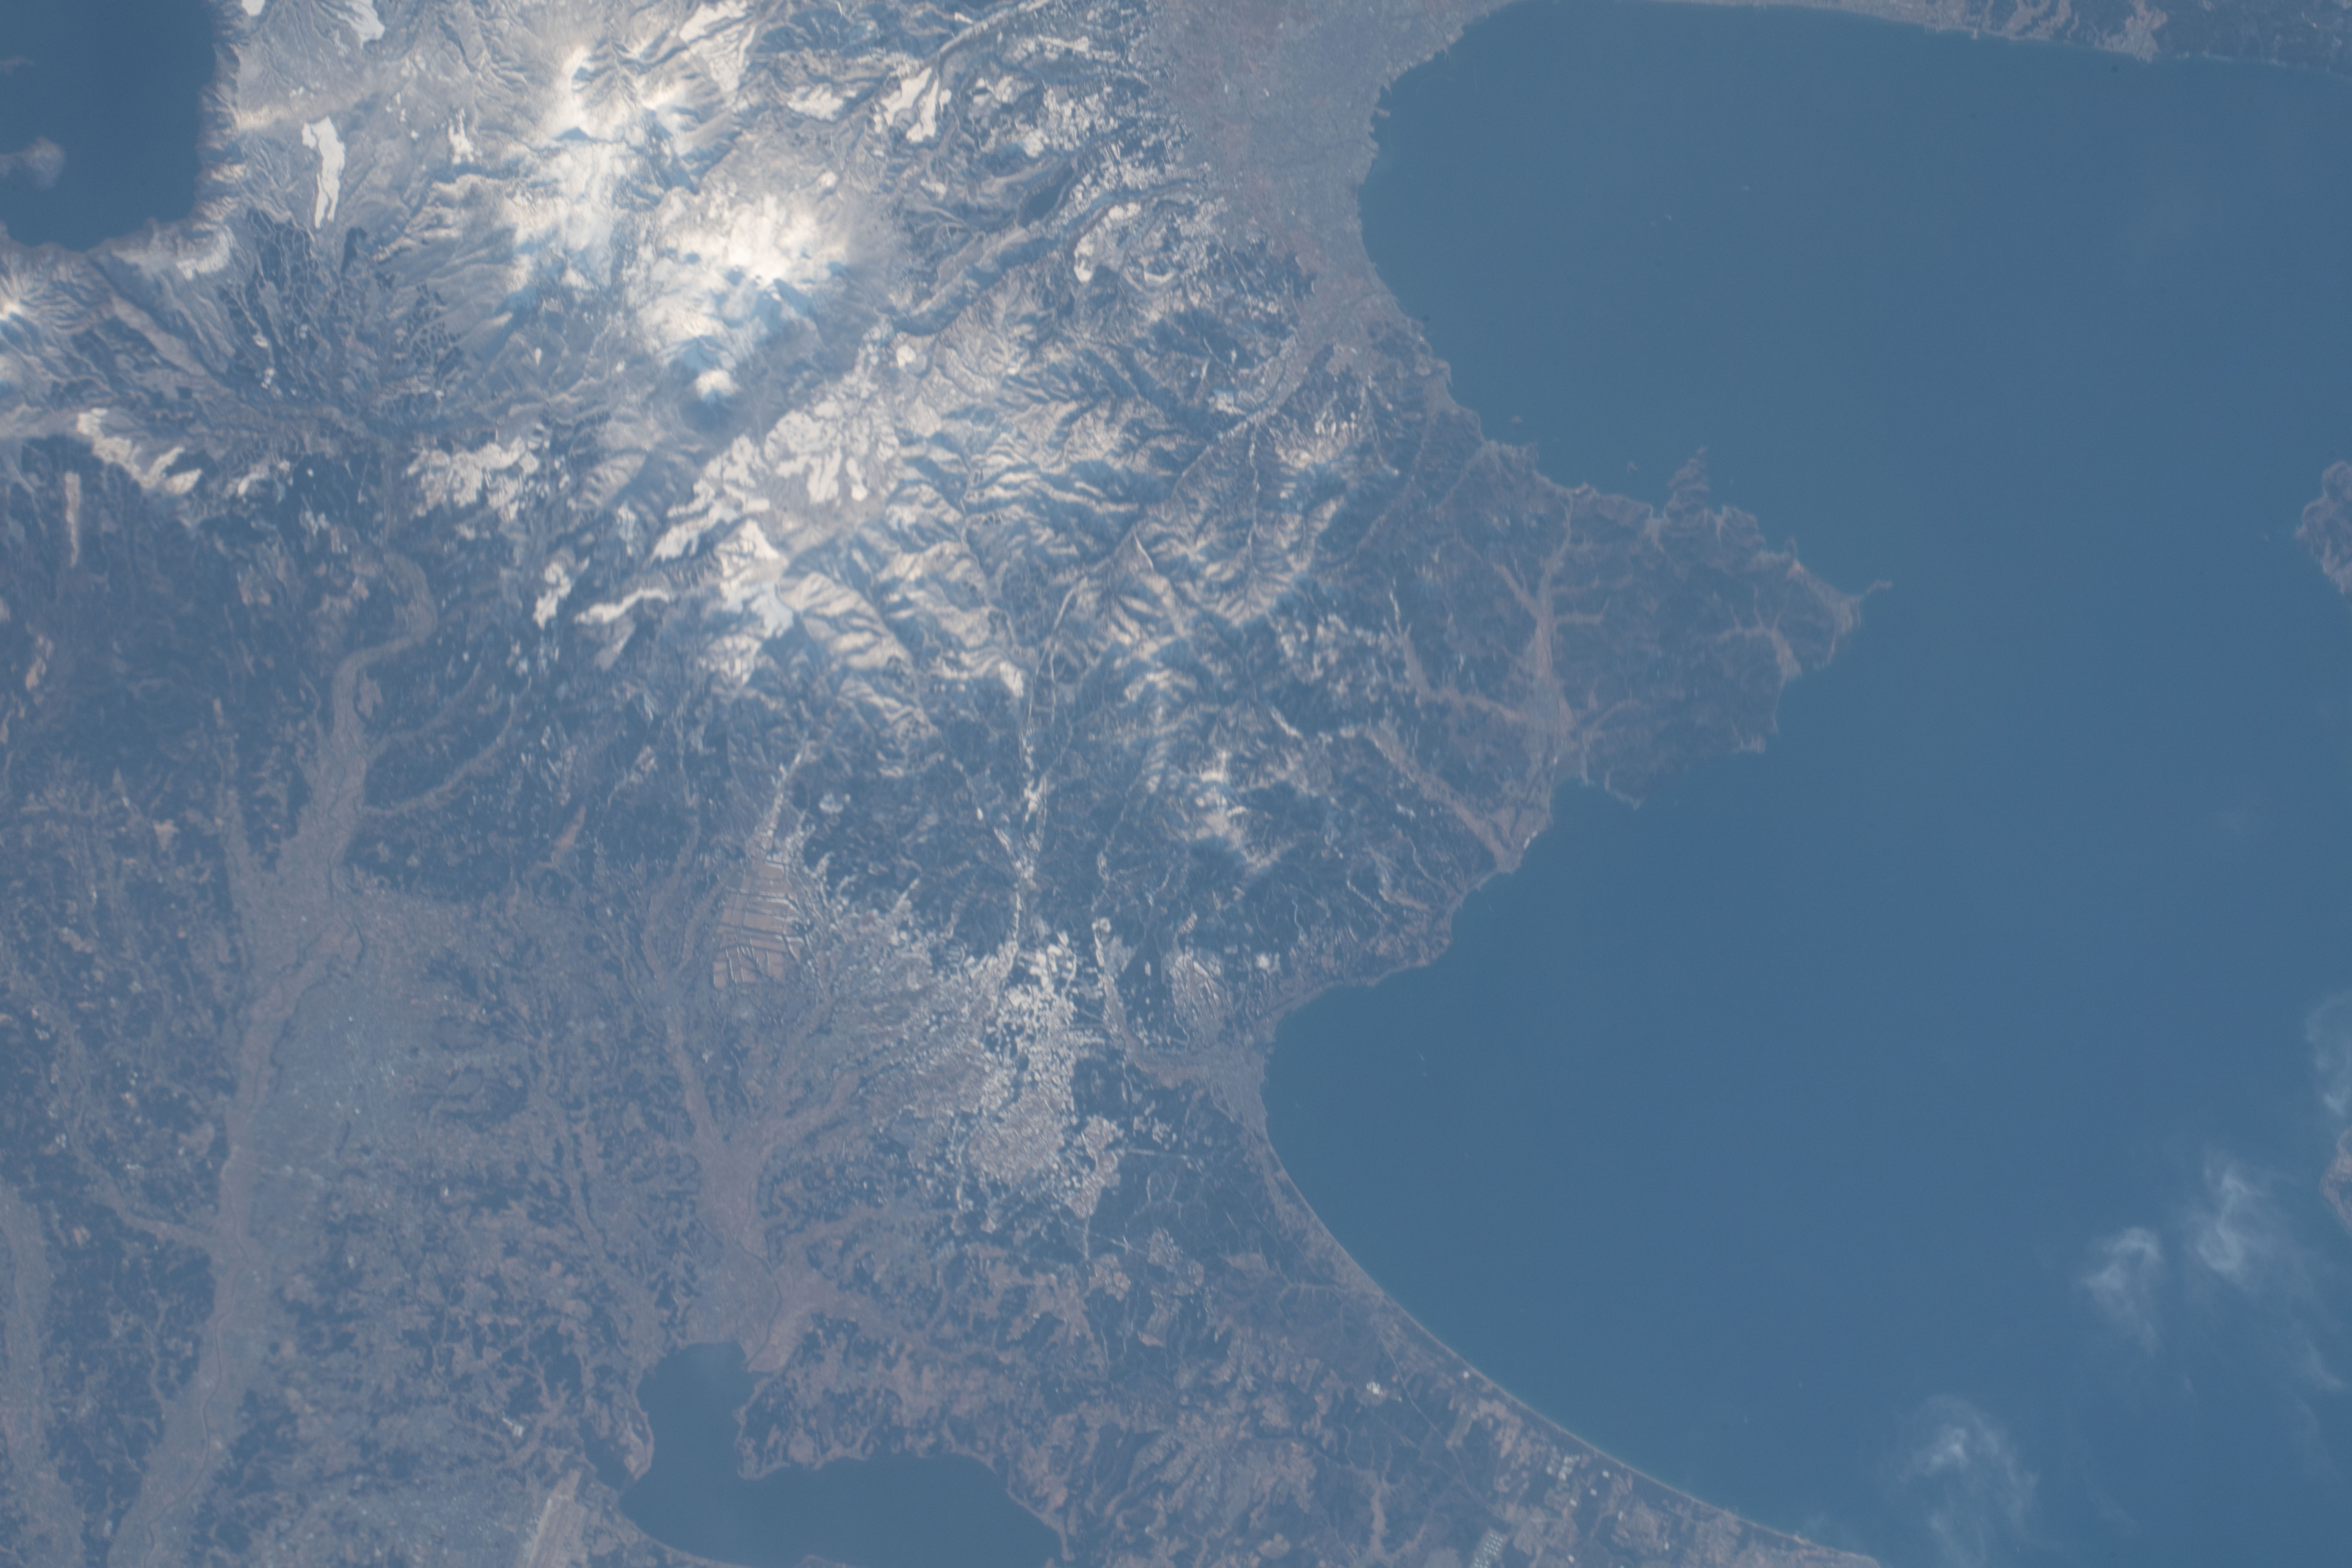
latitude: 40.8
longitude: 141.0
